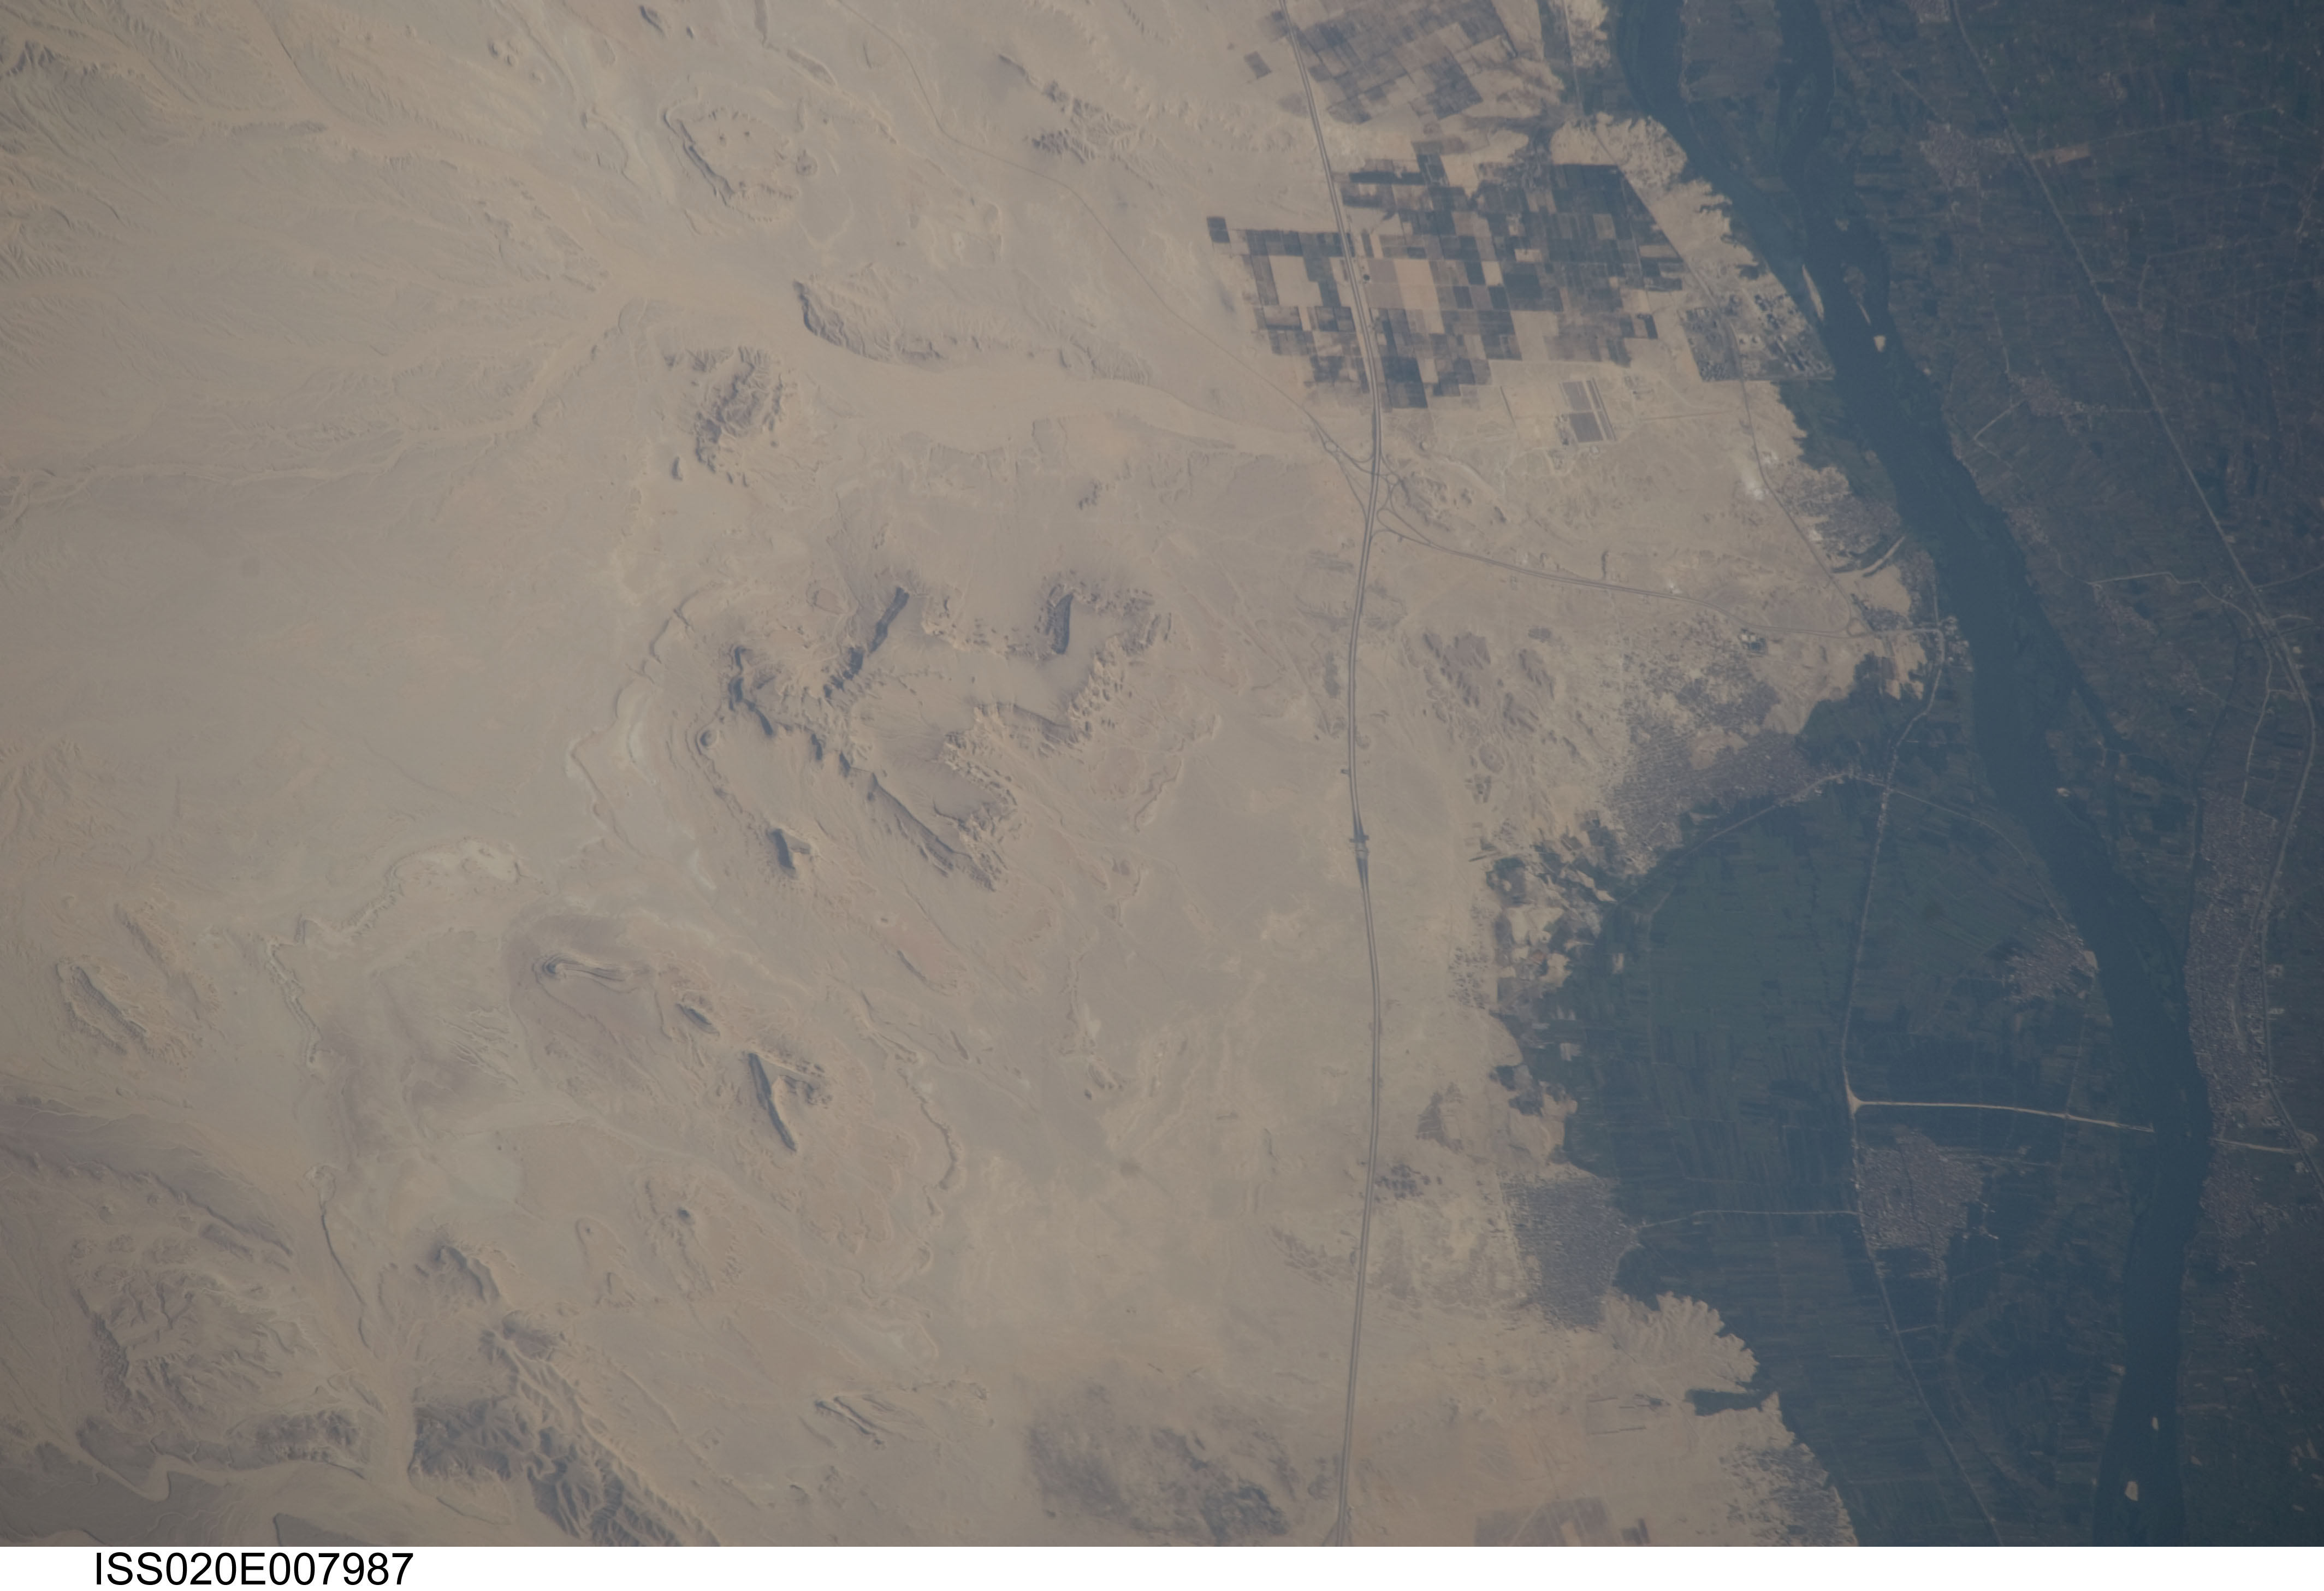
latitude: 29.3
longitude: 31.3
